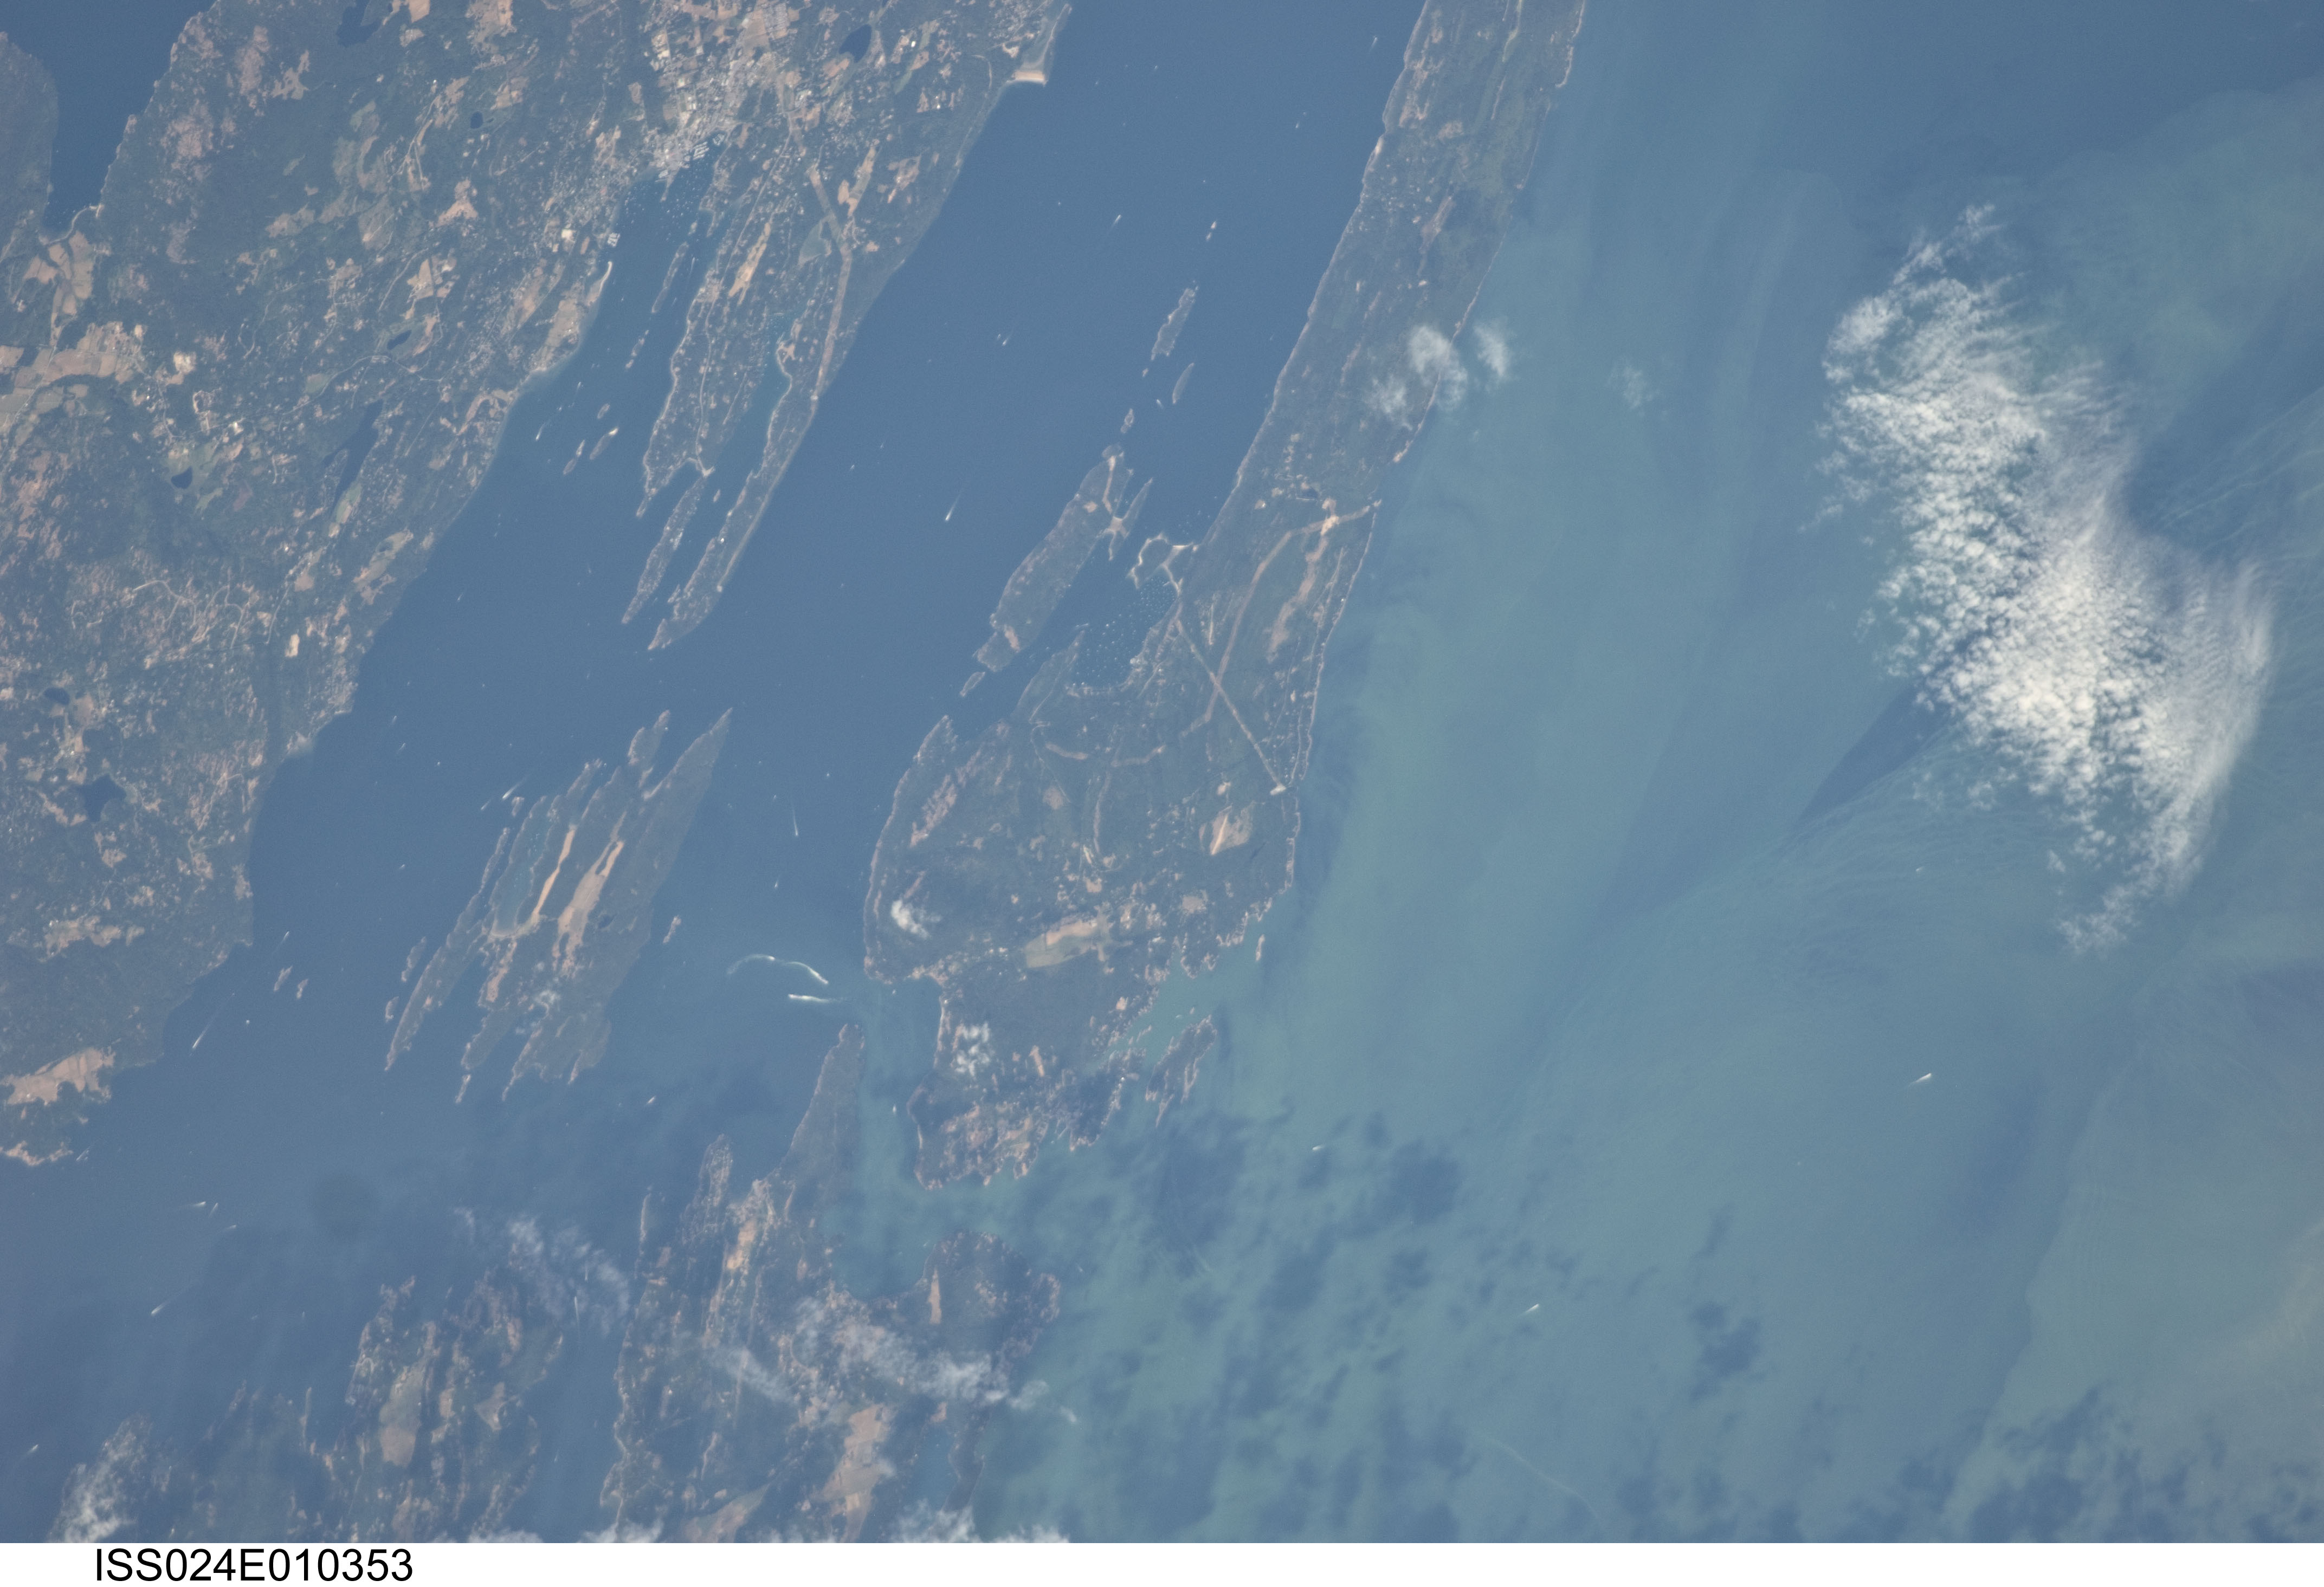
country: CANADA-BC
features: GALIANO I., STRAIT OF GEORGIA, FOR., AGR.
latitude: 48.9
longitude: -123.4
